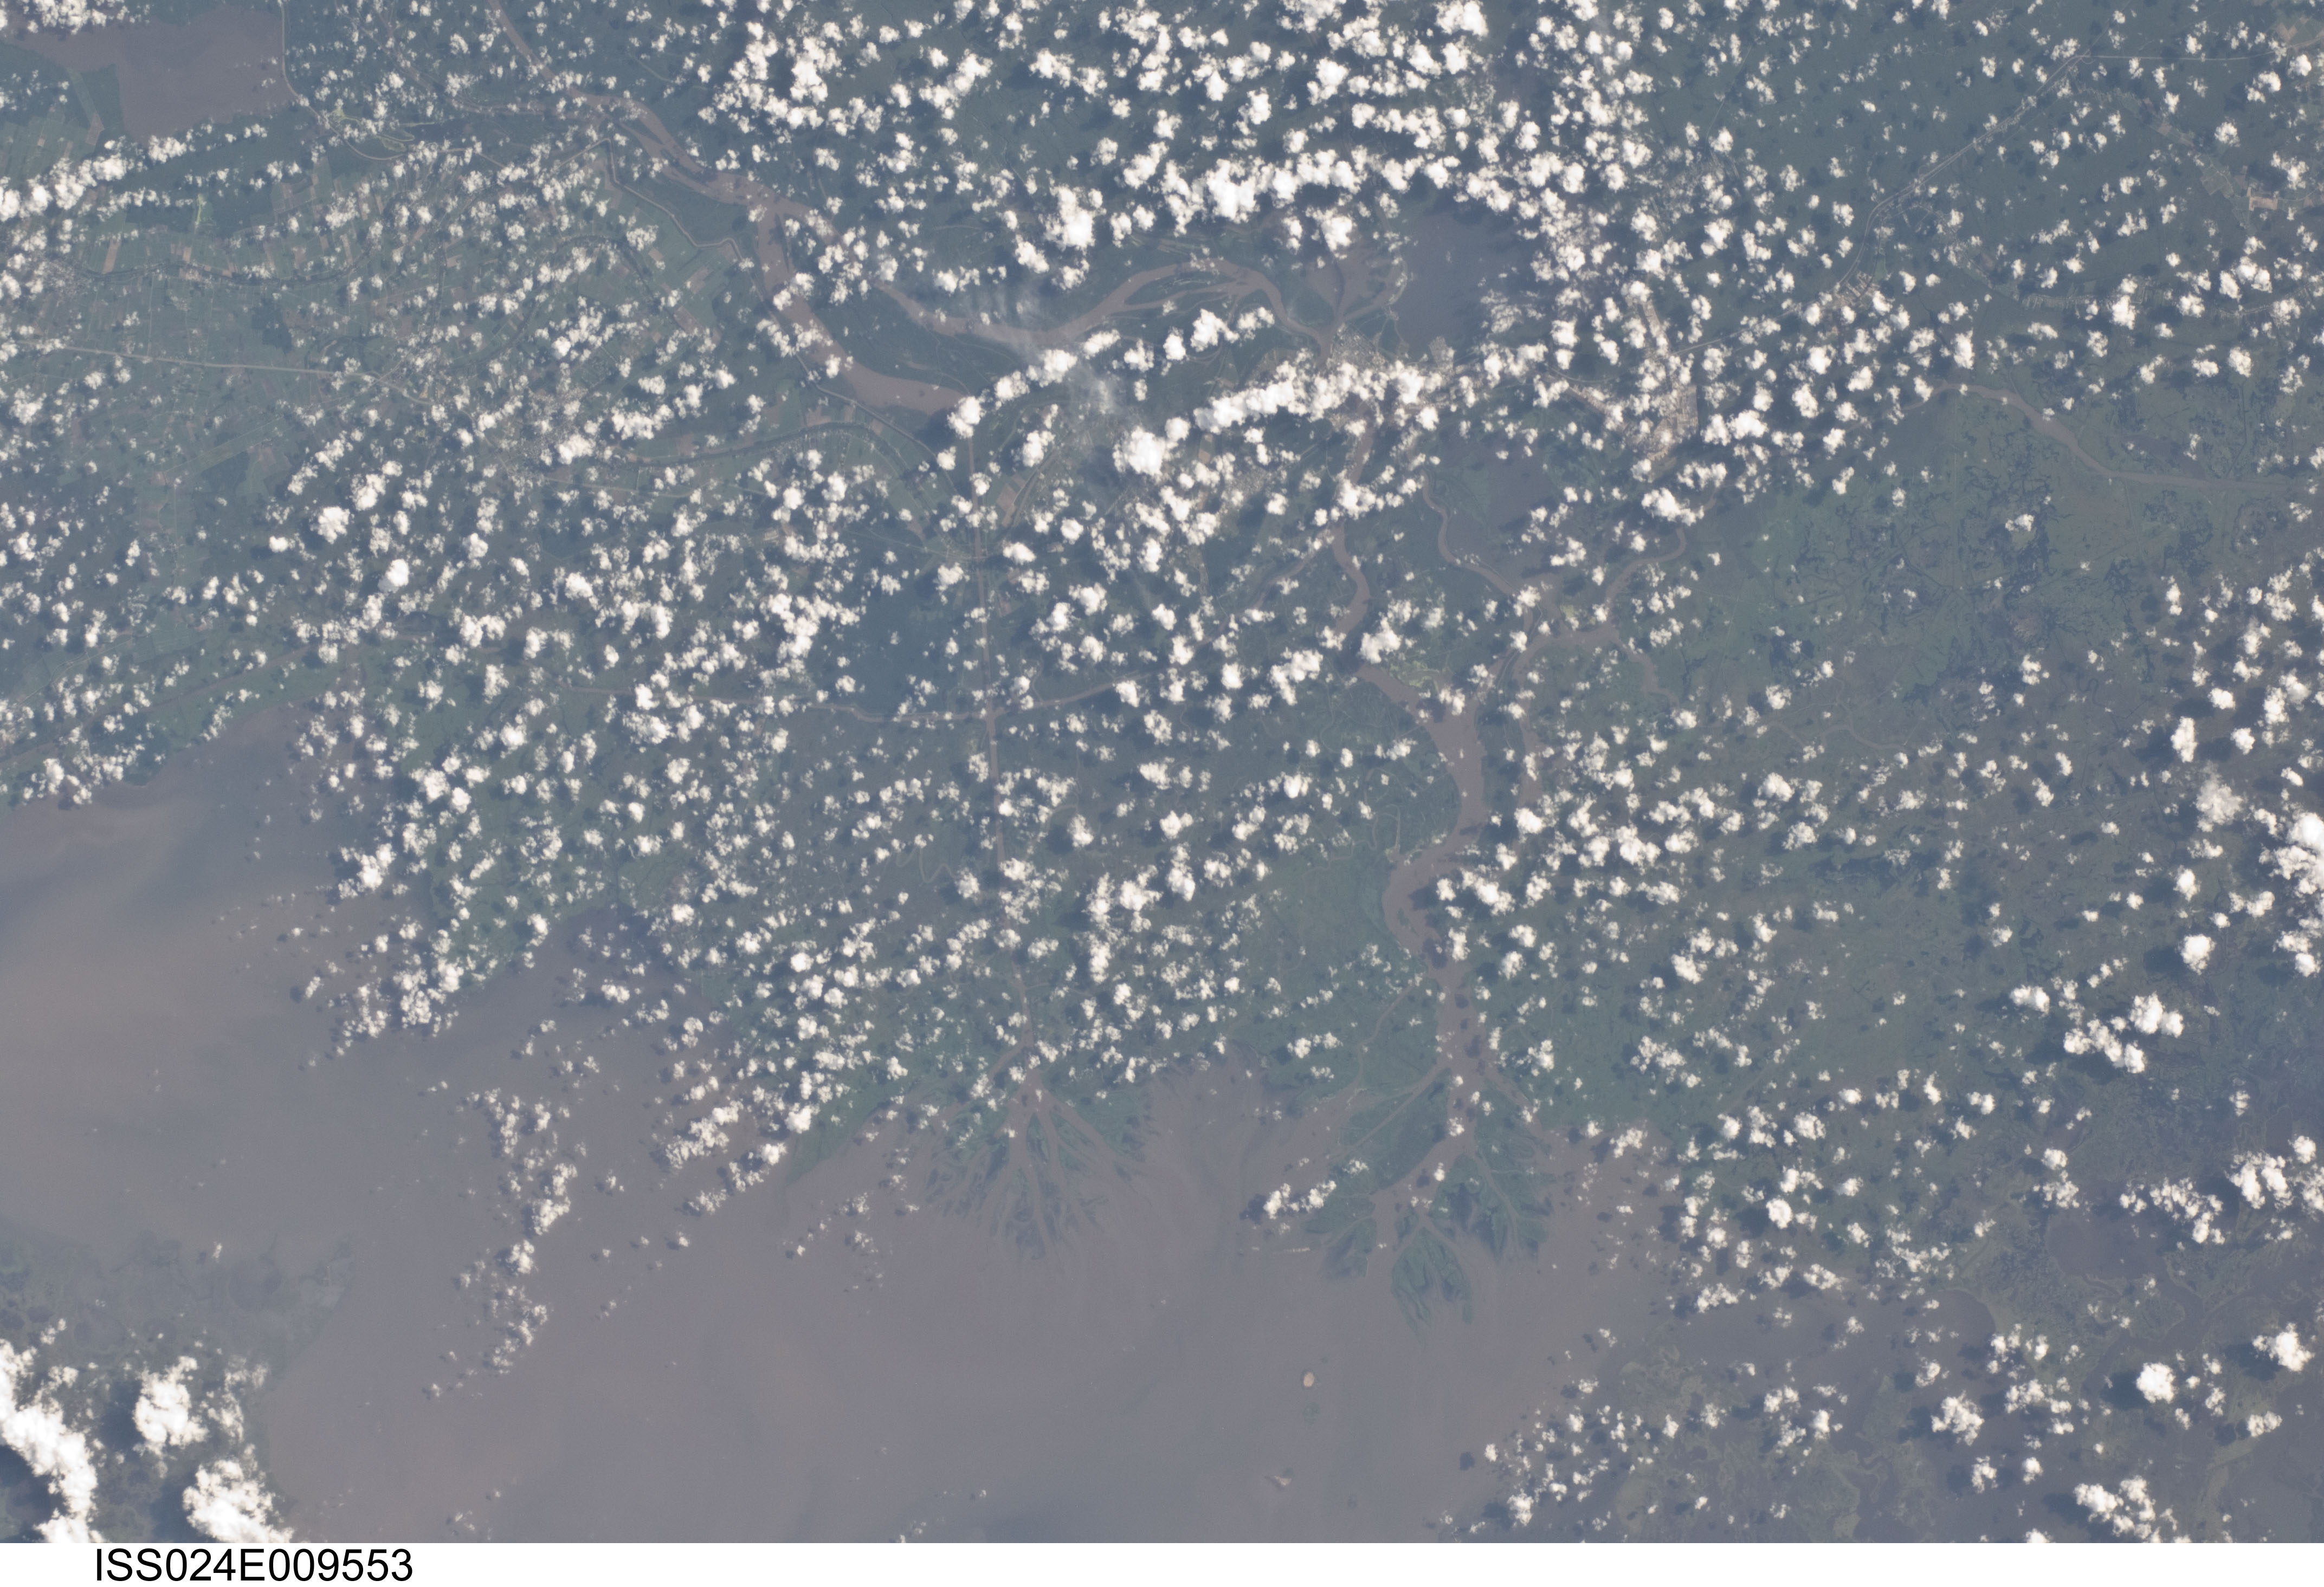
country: USA-LOUISIANA
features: ATCHAFALYA R. DELTA, MORGAN CITY, FRANKLIN, CANALYS, BAYOU TECHE, LAKES, B.
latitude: 29.6
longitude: -91.3
